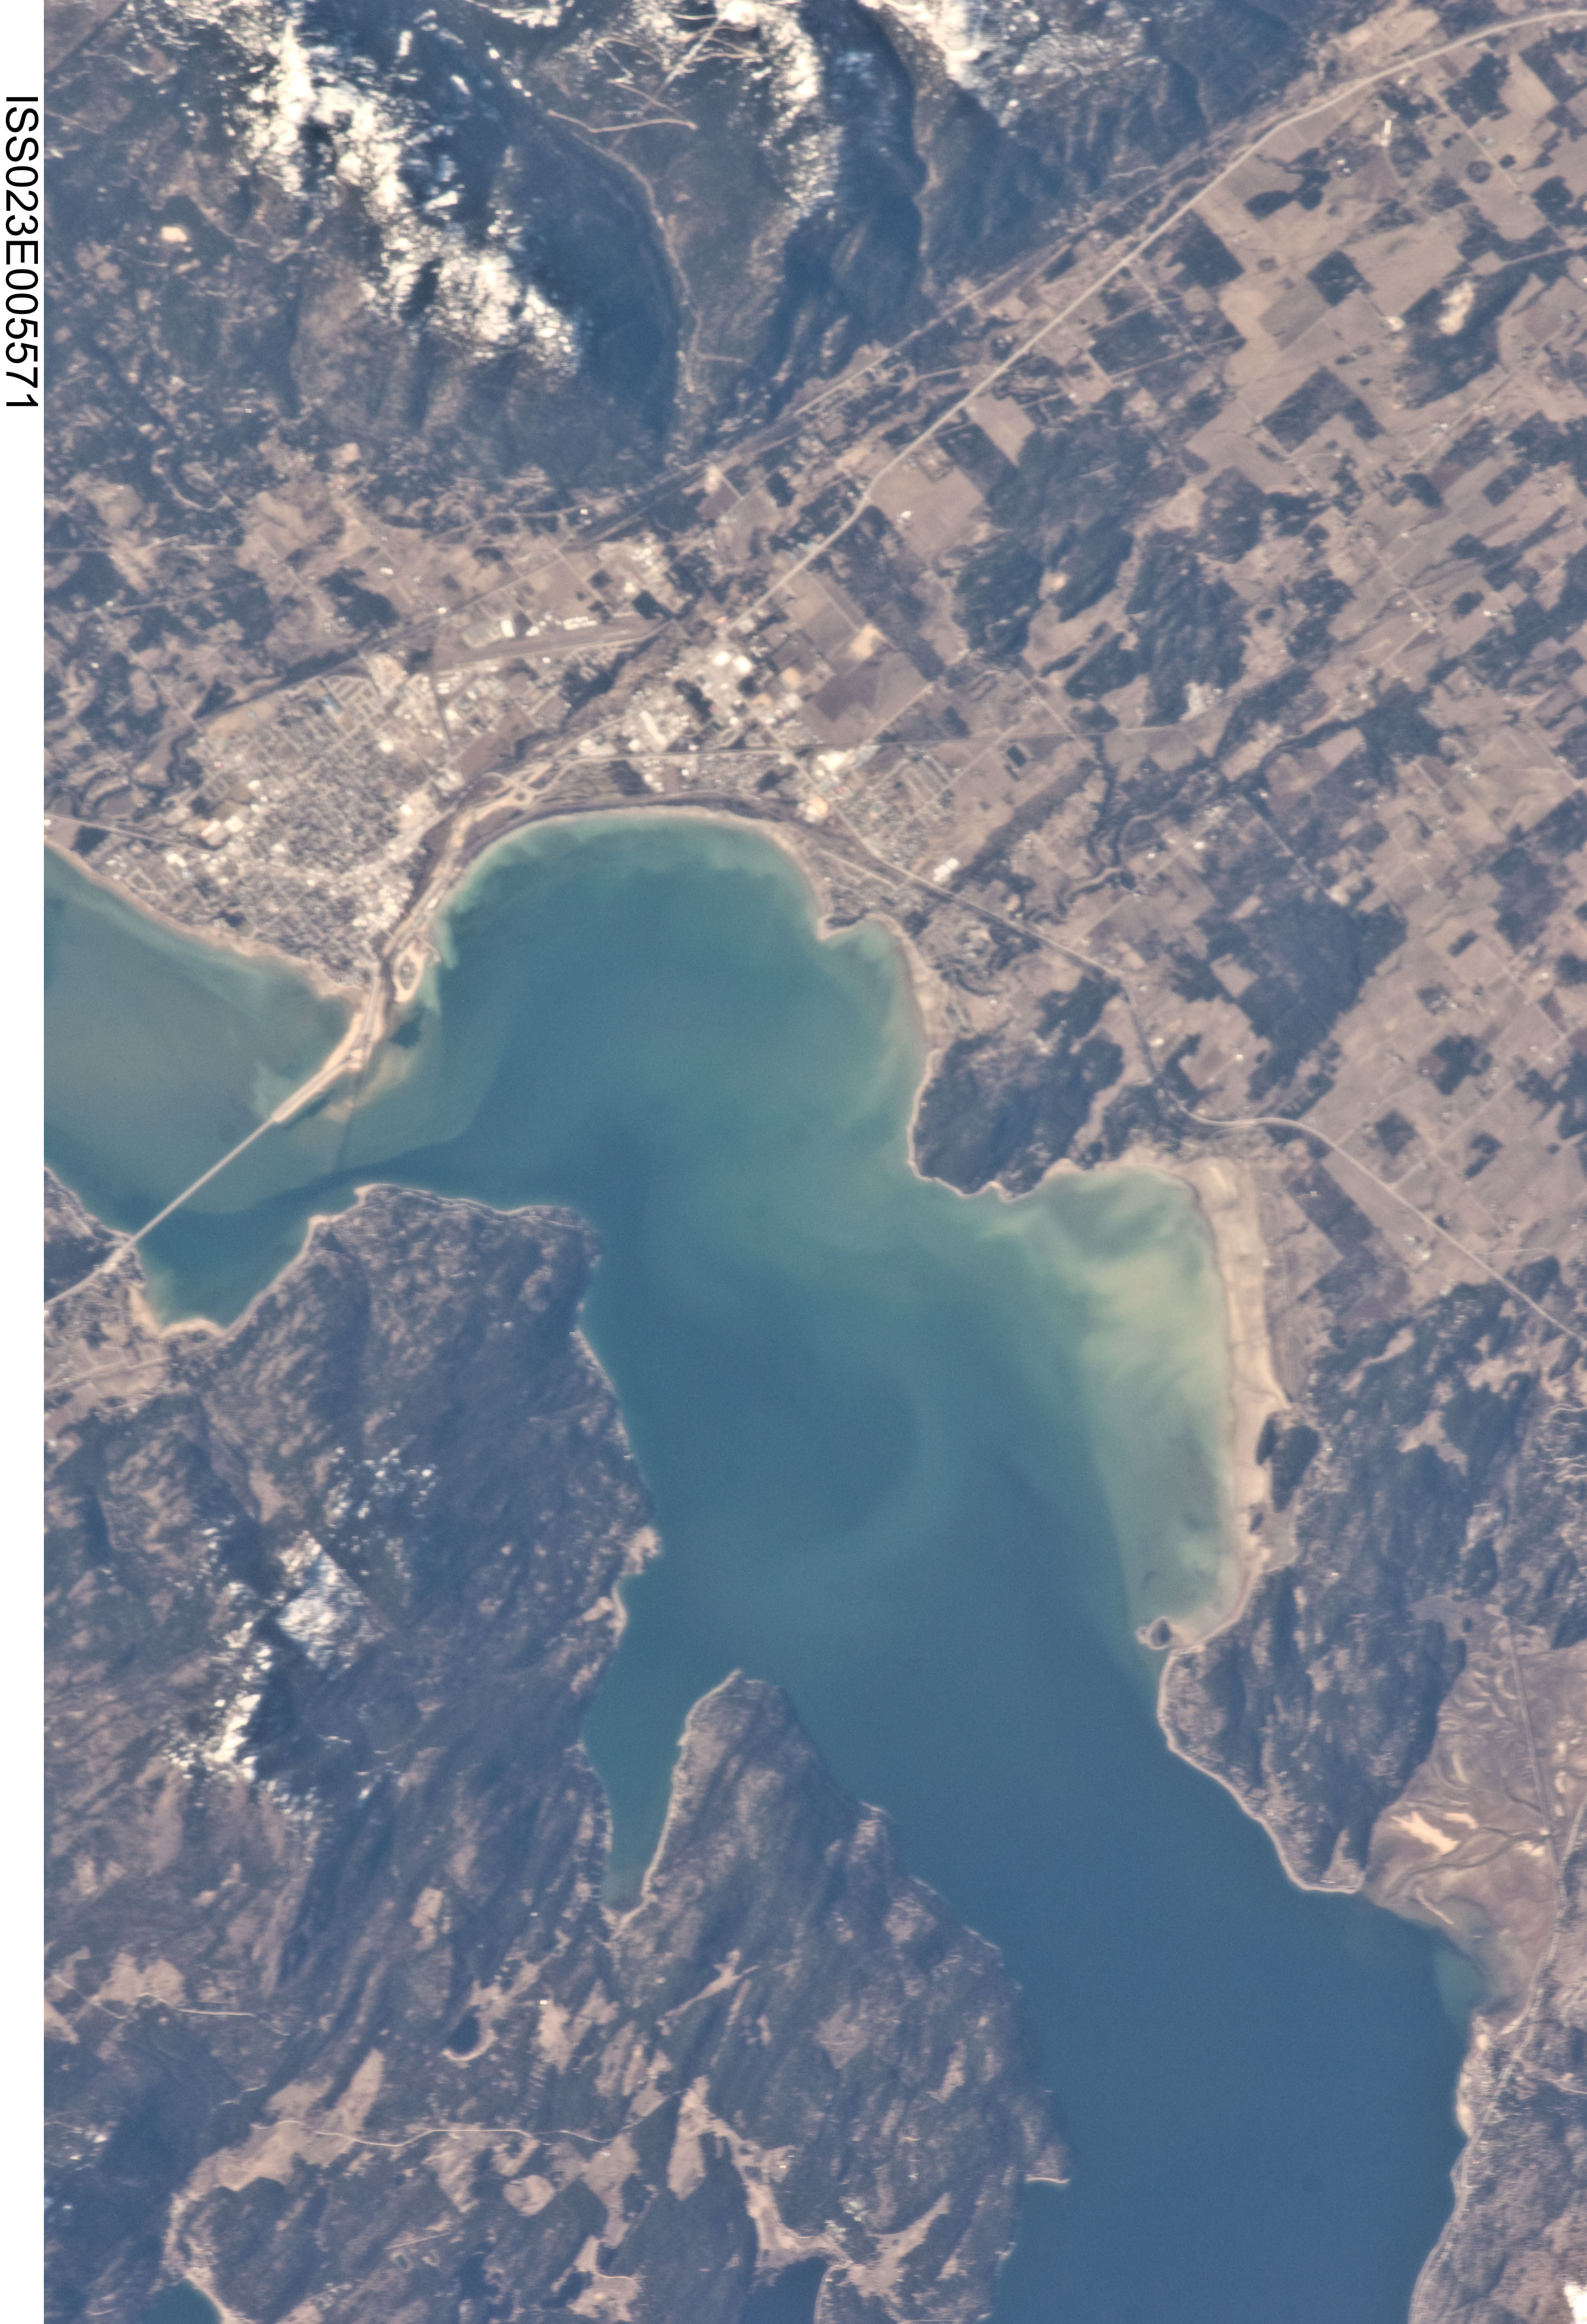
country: USA-IDAHO
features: LAKE PEND OREILLE, SANDPOINT
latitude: 48.3
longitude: -116.5
